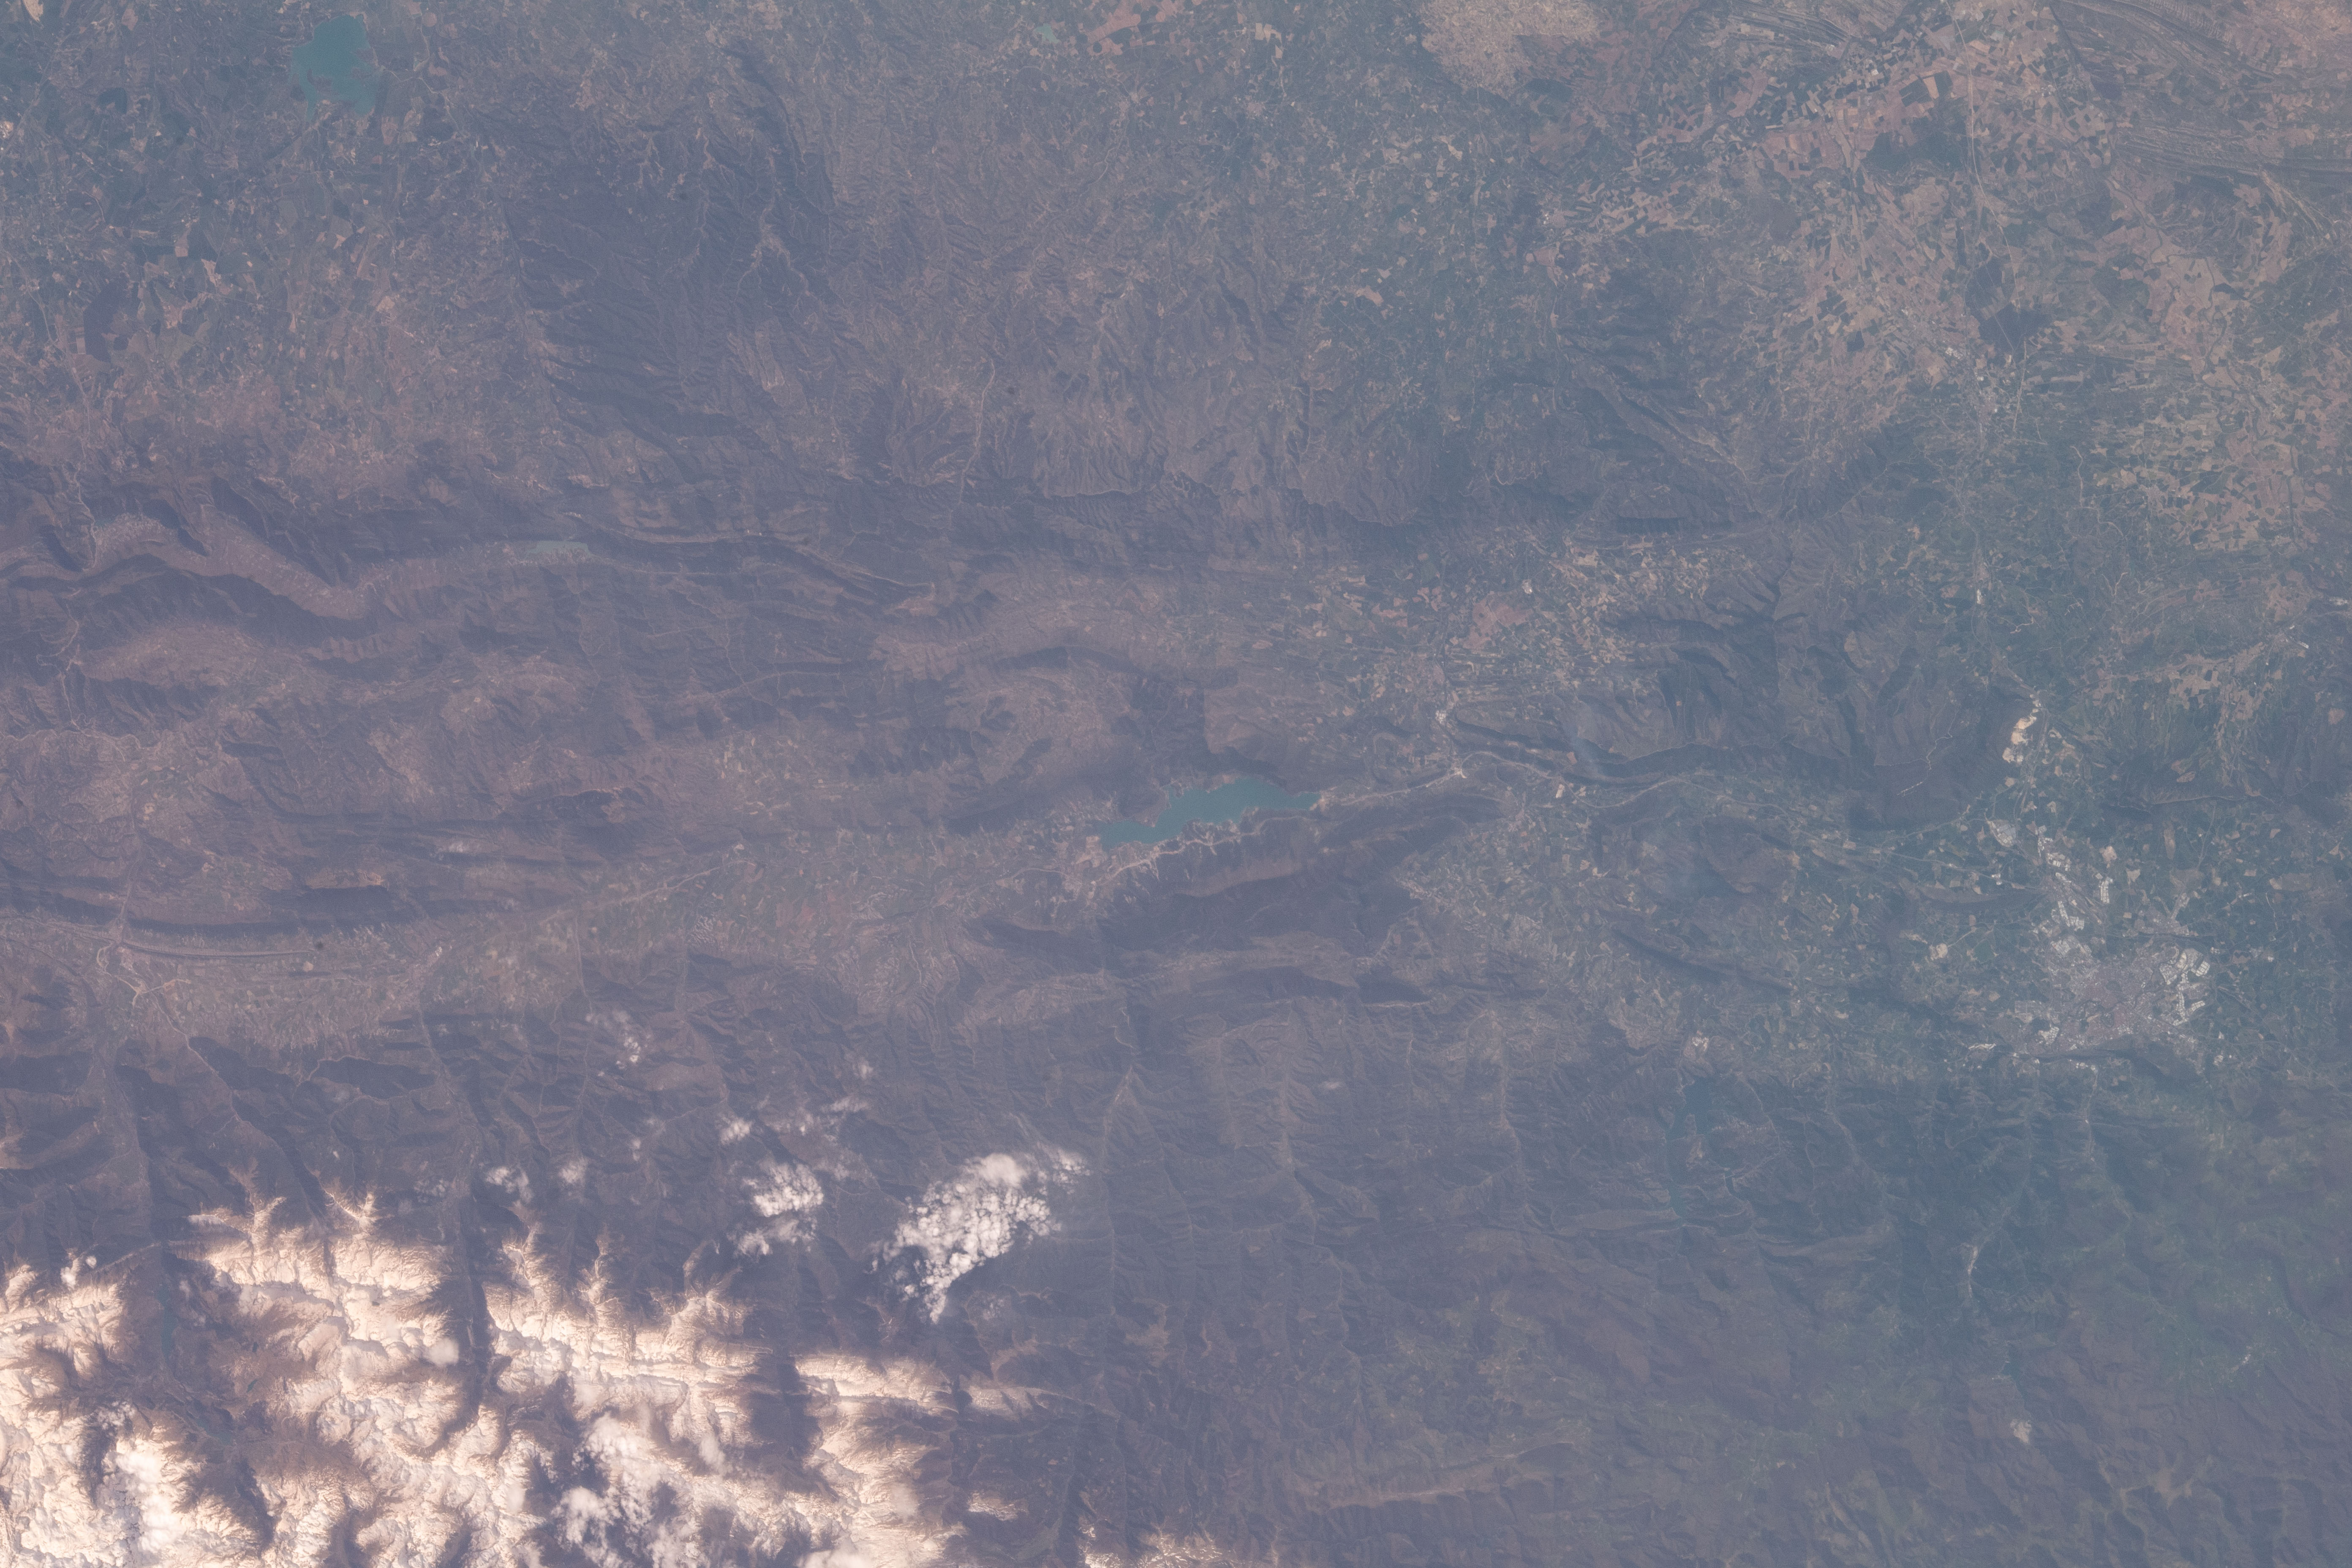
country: SPAIN
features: RESERVOIR OF YESA, ARAGON RIVER, RESERVOIR OF NAVARRA
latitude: 42.5
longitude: -1.2
